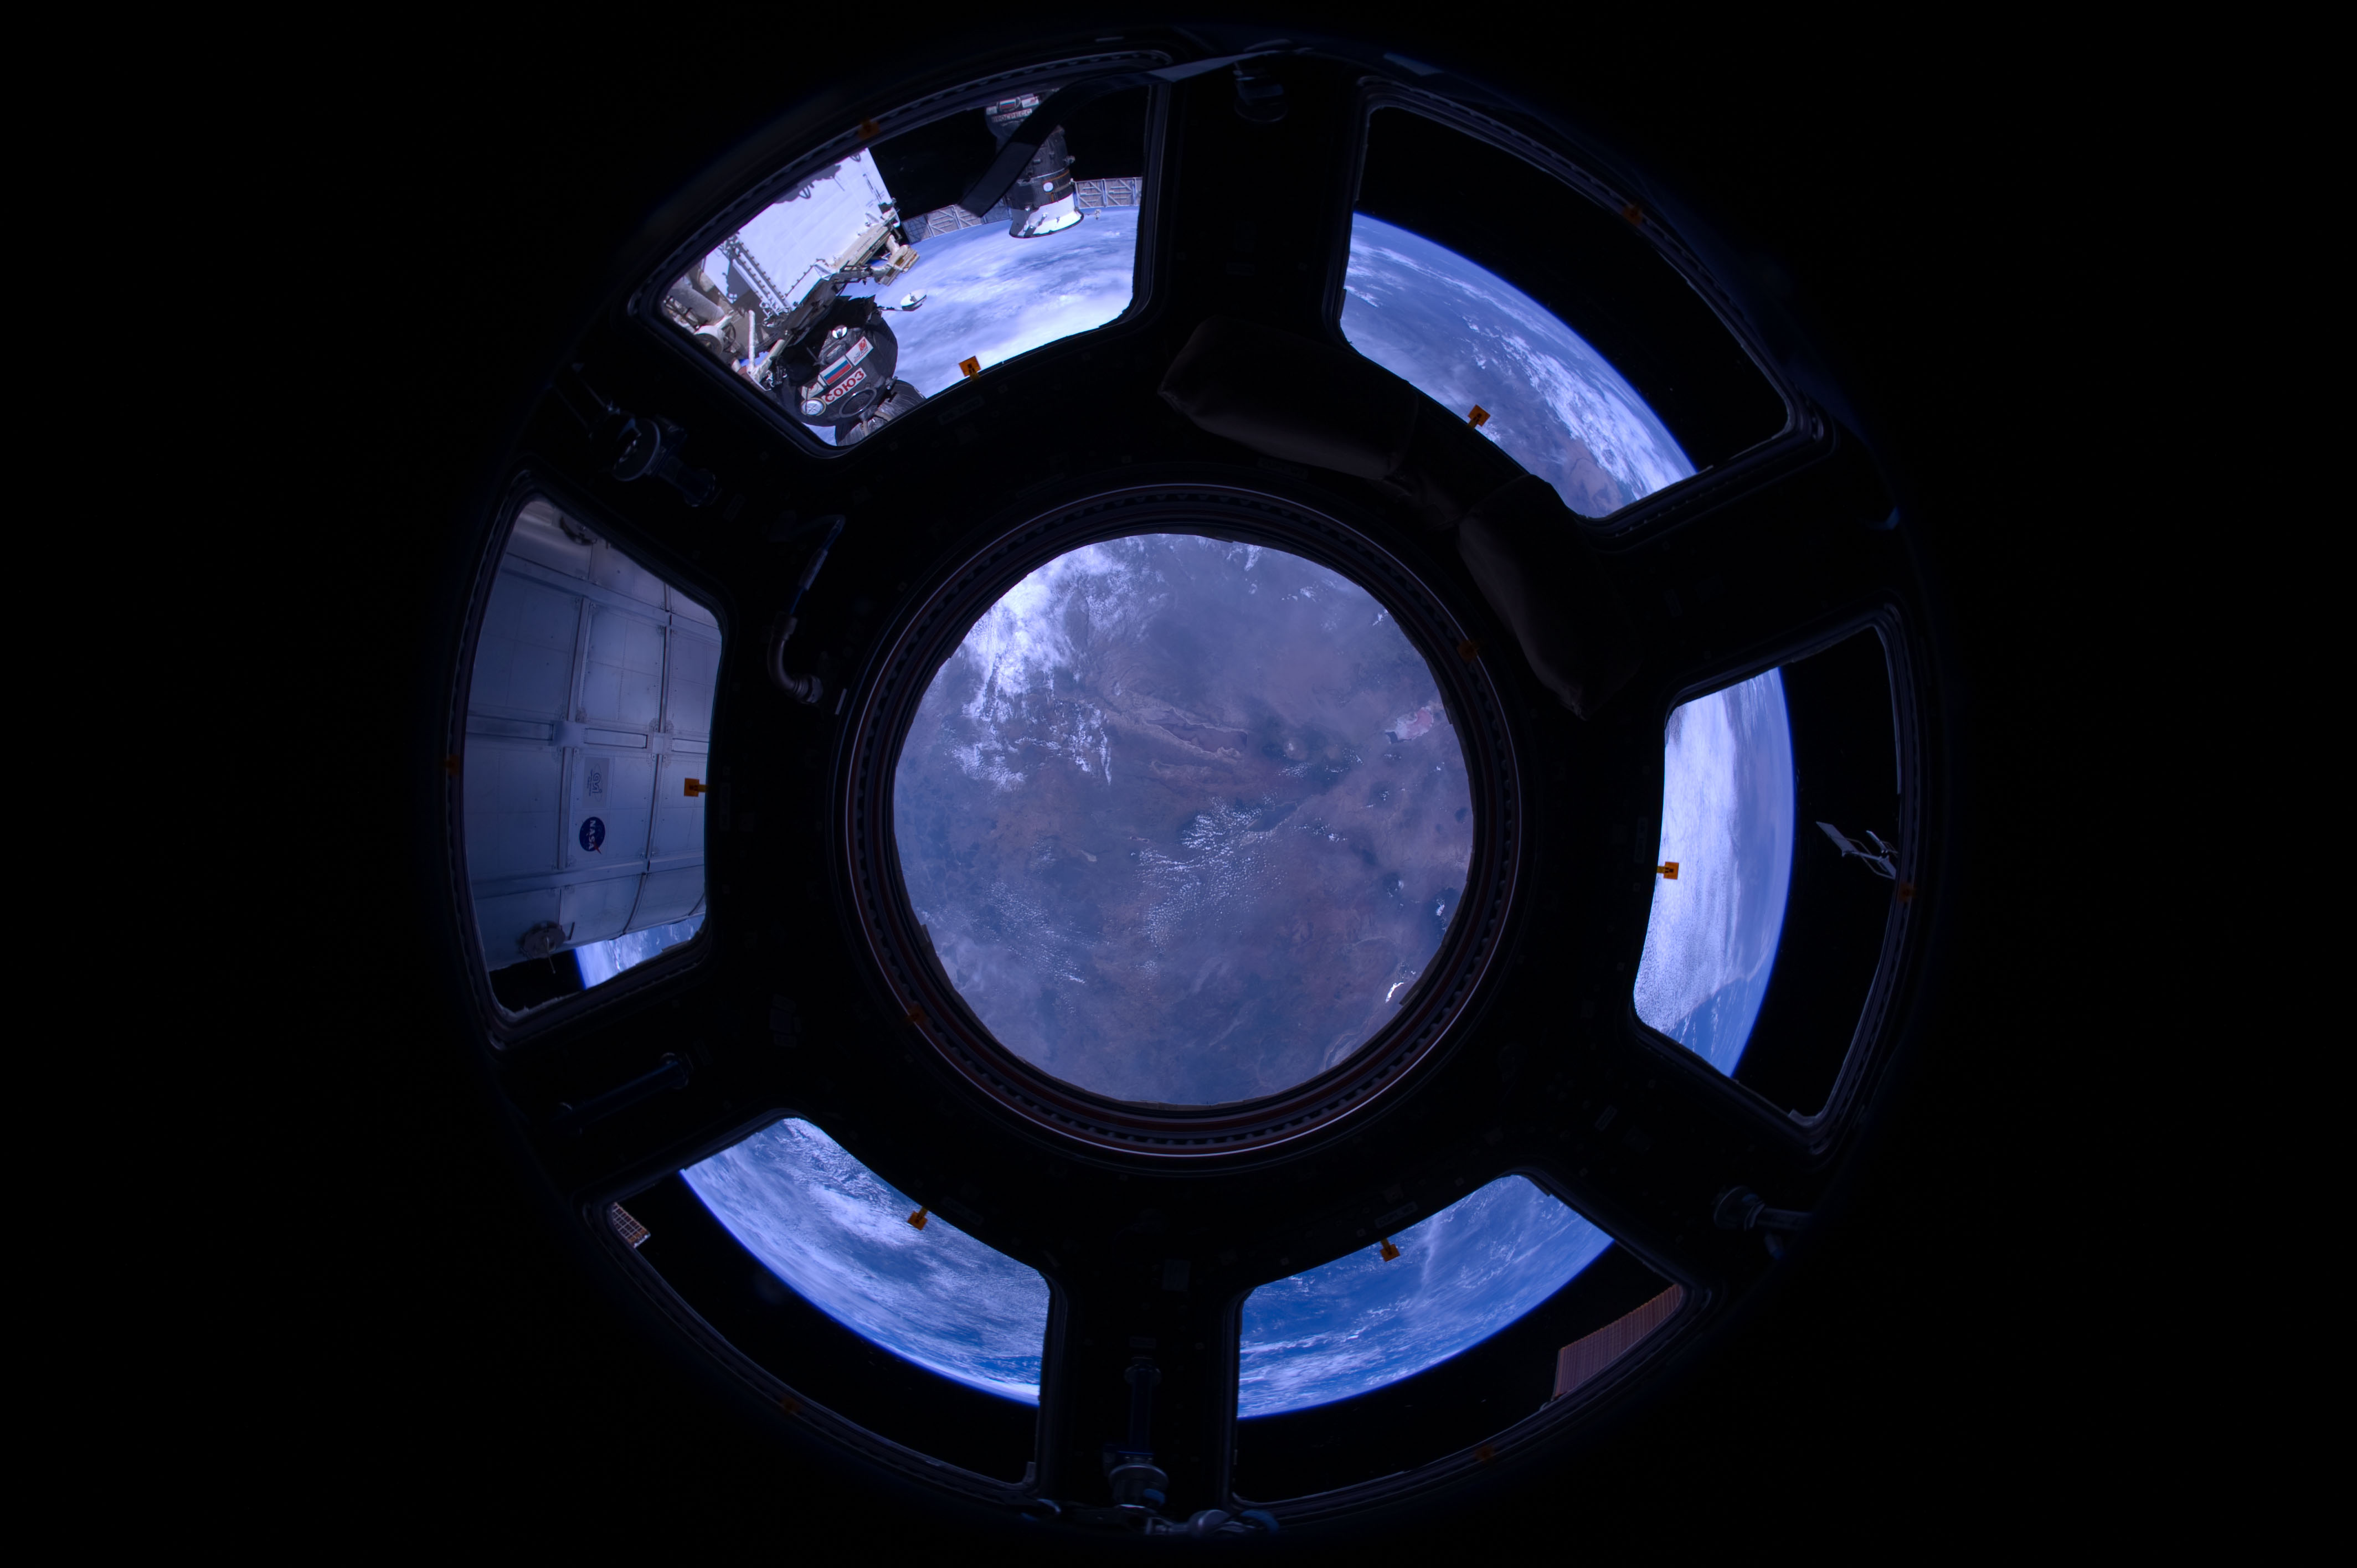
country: TANZANIA
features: L. EYASI, L. NATRON, NGORONGORO CRATER
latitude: -4.5
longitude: 36.0
